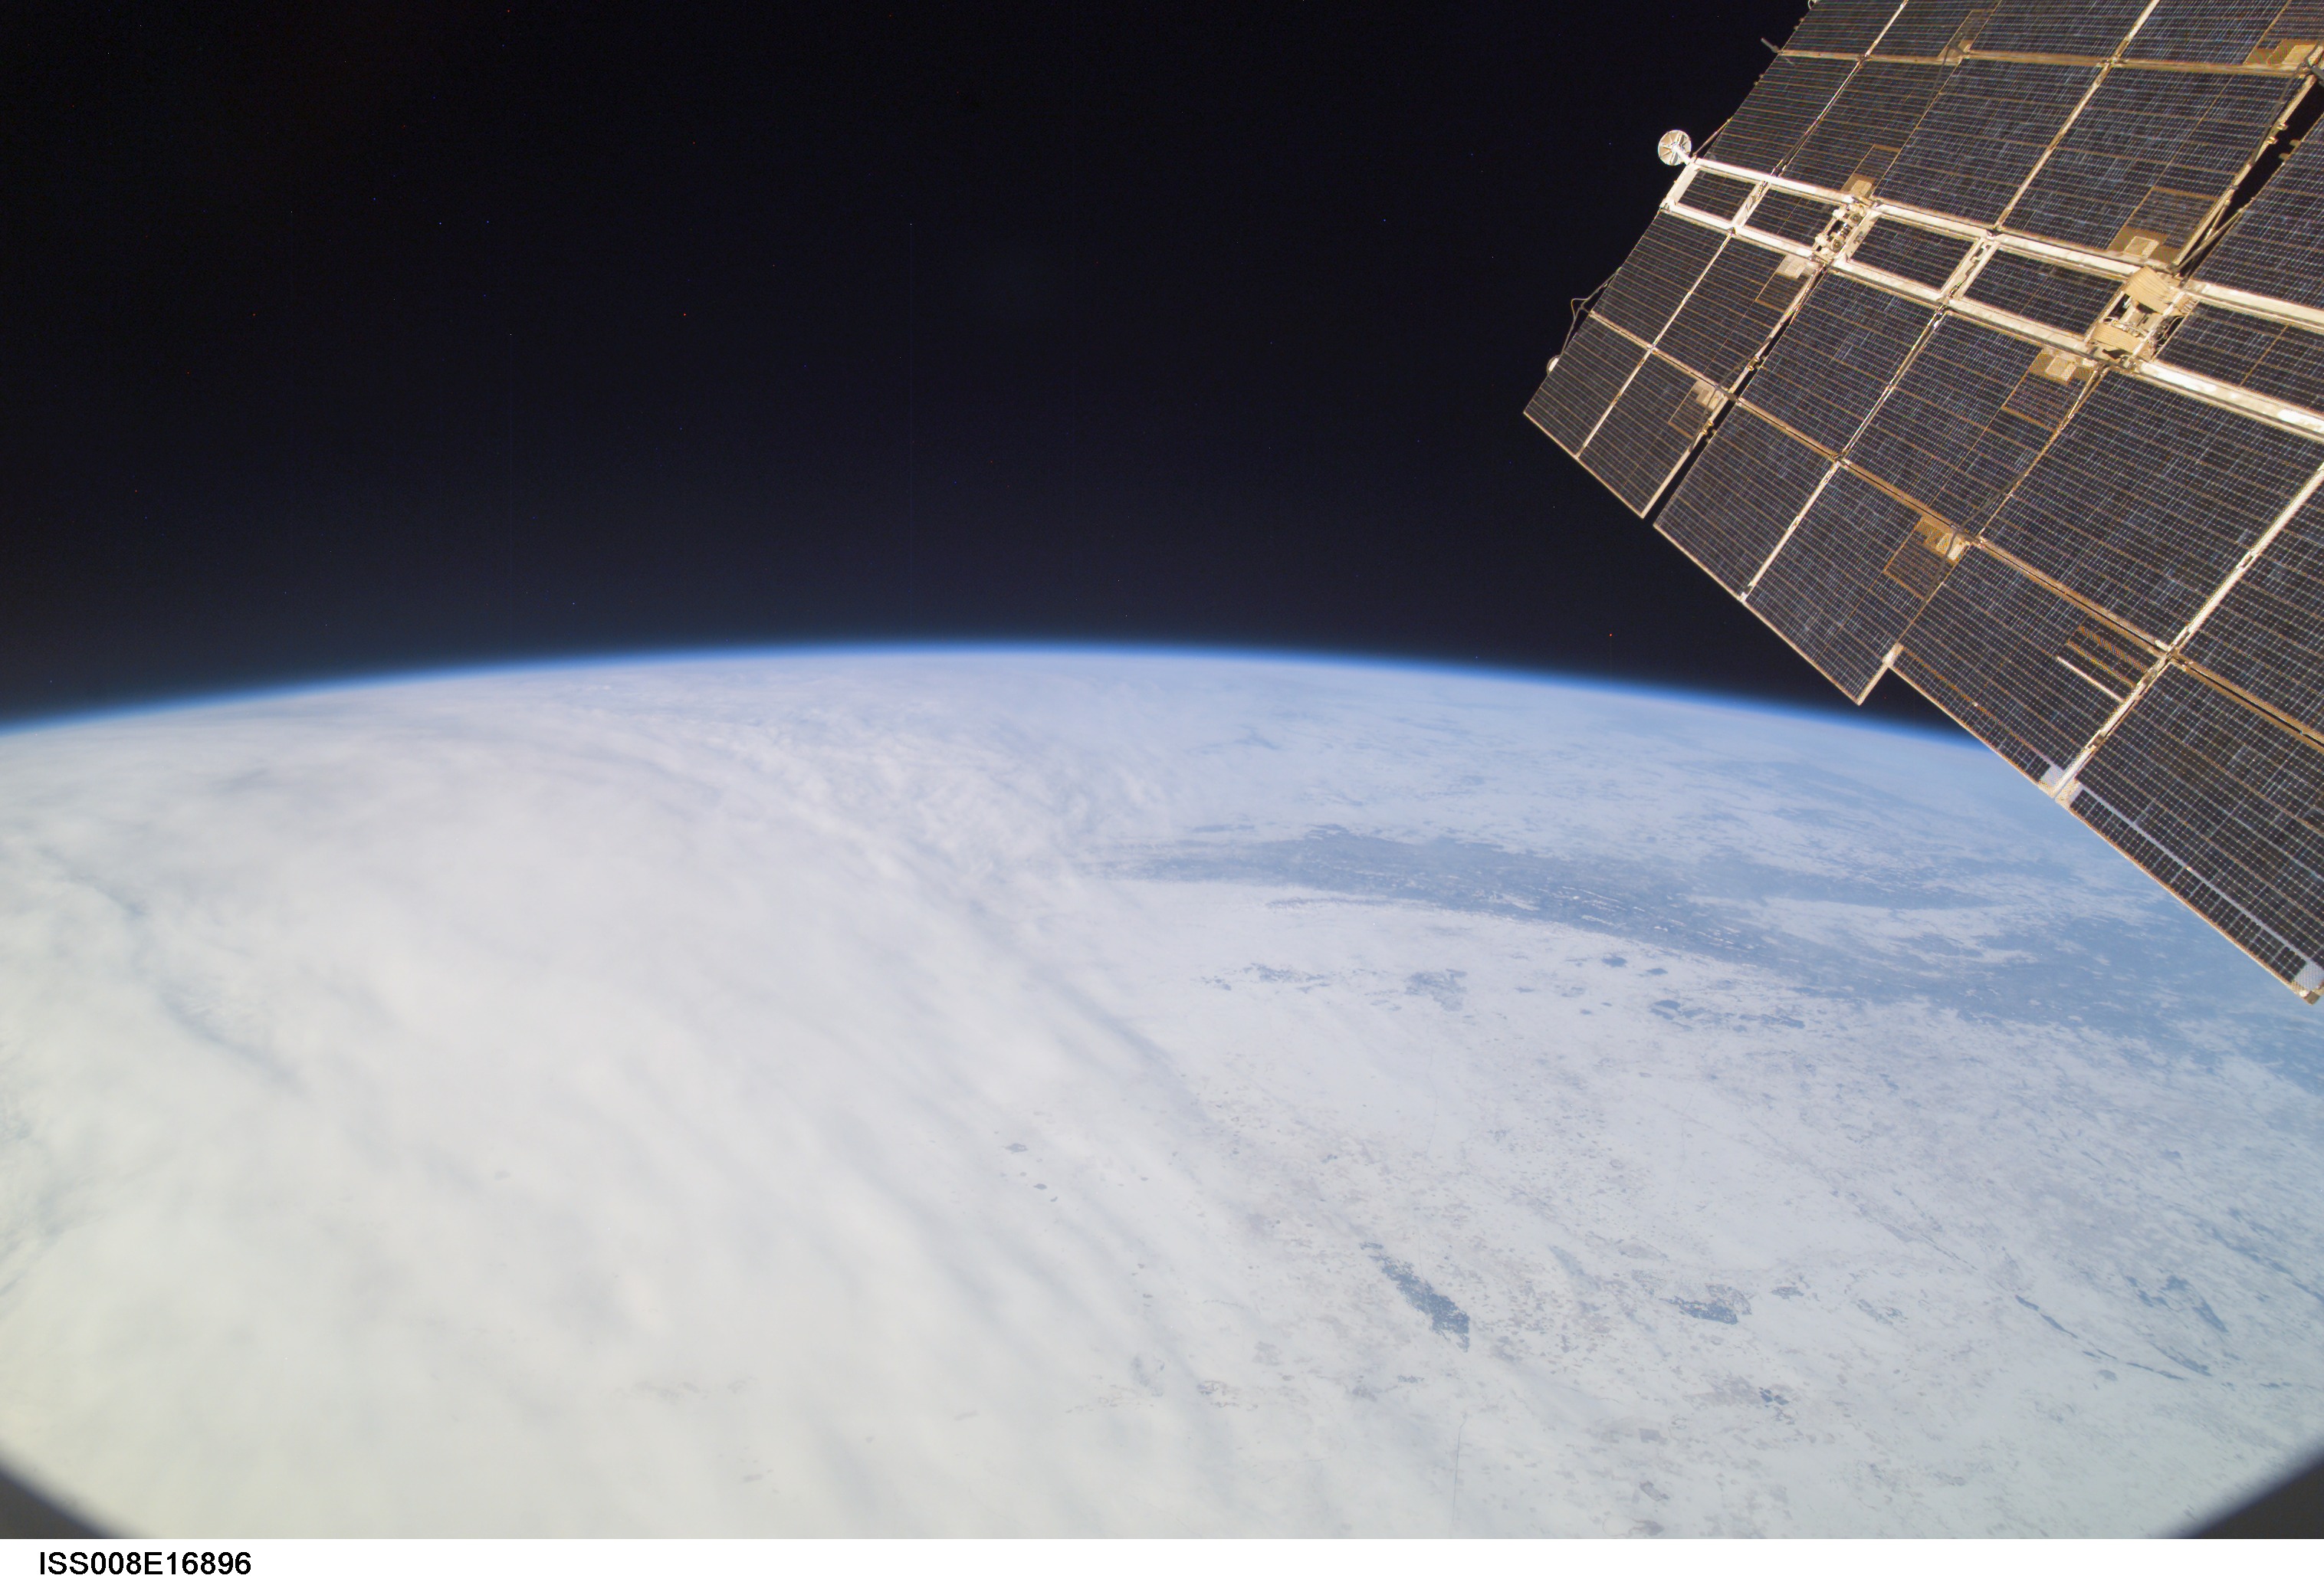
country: KAZAKHSTAN
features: URAL MTS., ATMOSPHERIC LIMB
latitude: 52.0
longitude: 62.0
